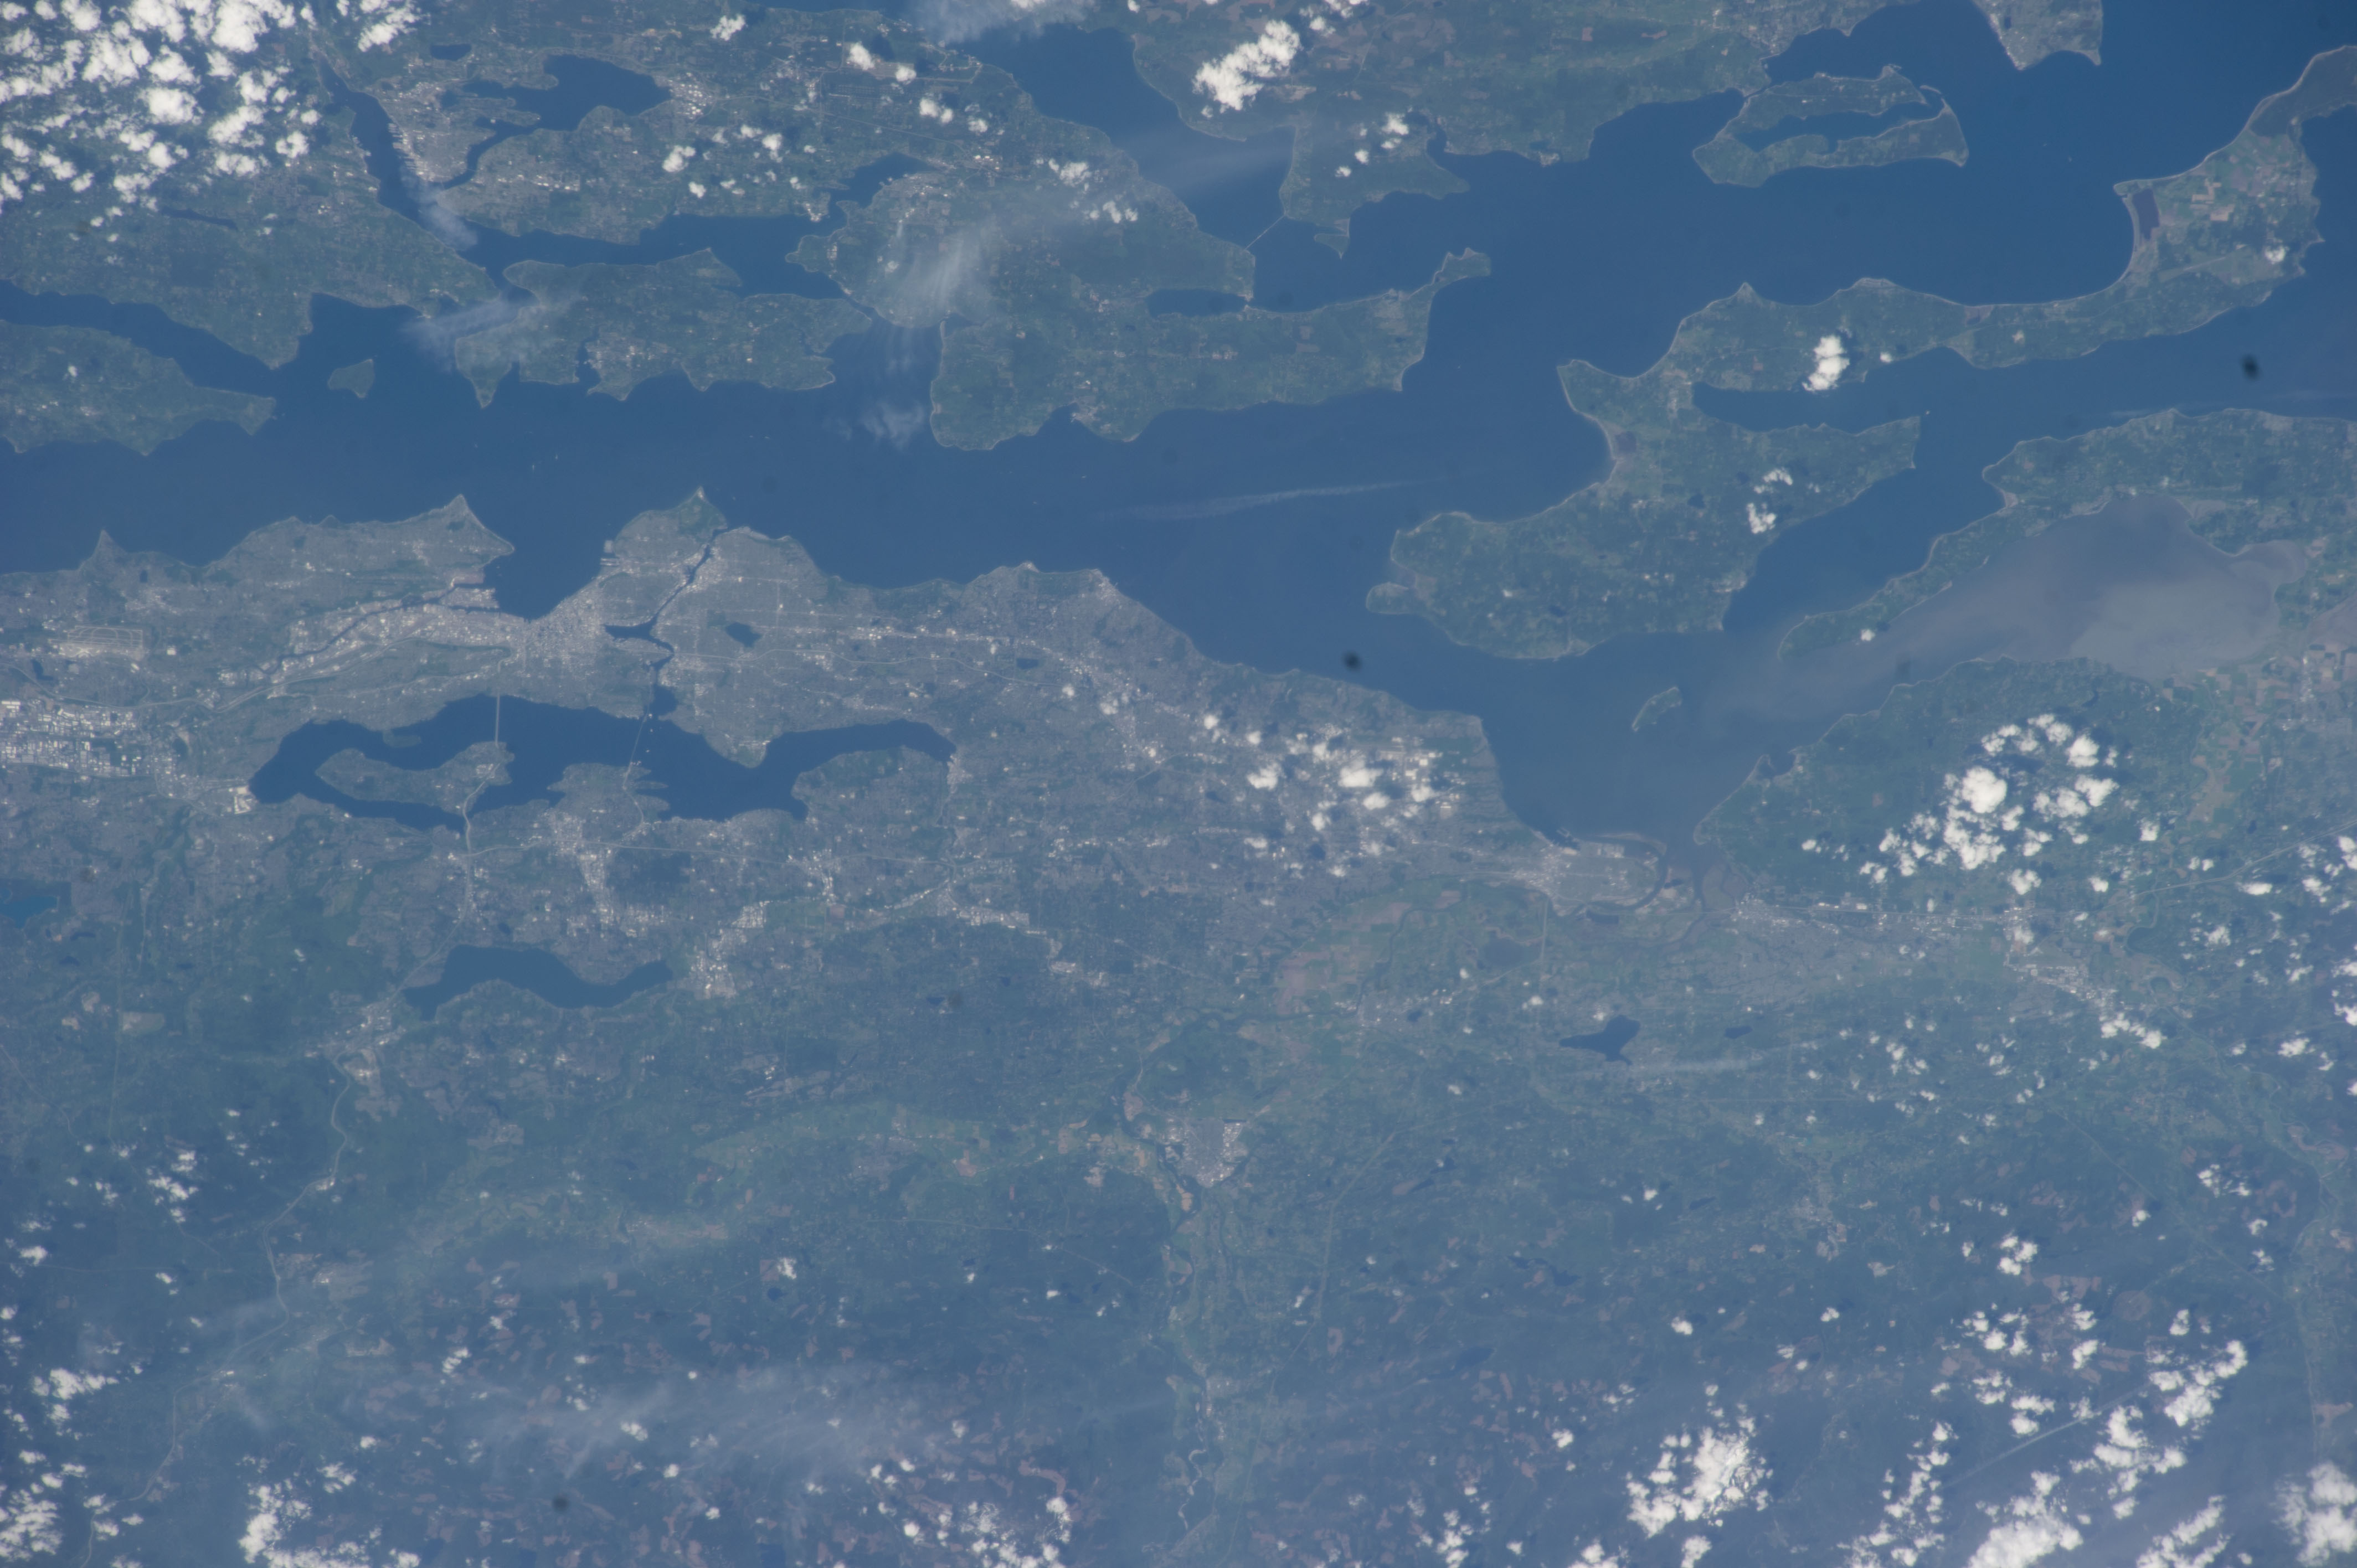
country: USA-WASHINGTON
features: DABOB BAY, LYNNWOOD CITY, PORT SUSAN, EVERETT CITY, SEATTLE CITY, WHIDBEY ISLAND
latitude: 47.9
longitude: -122.2
